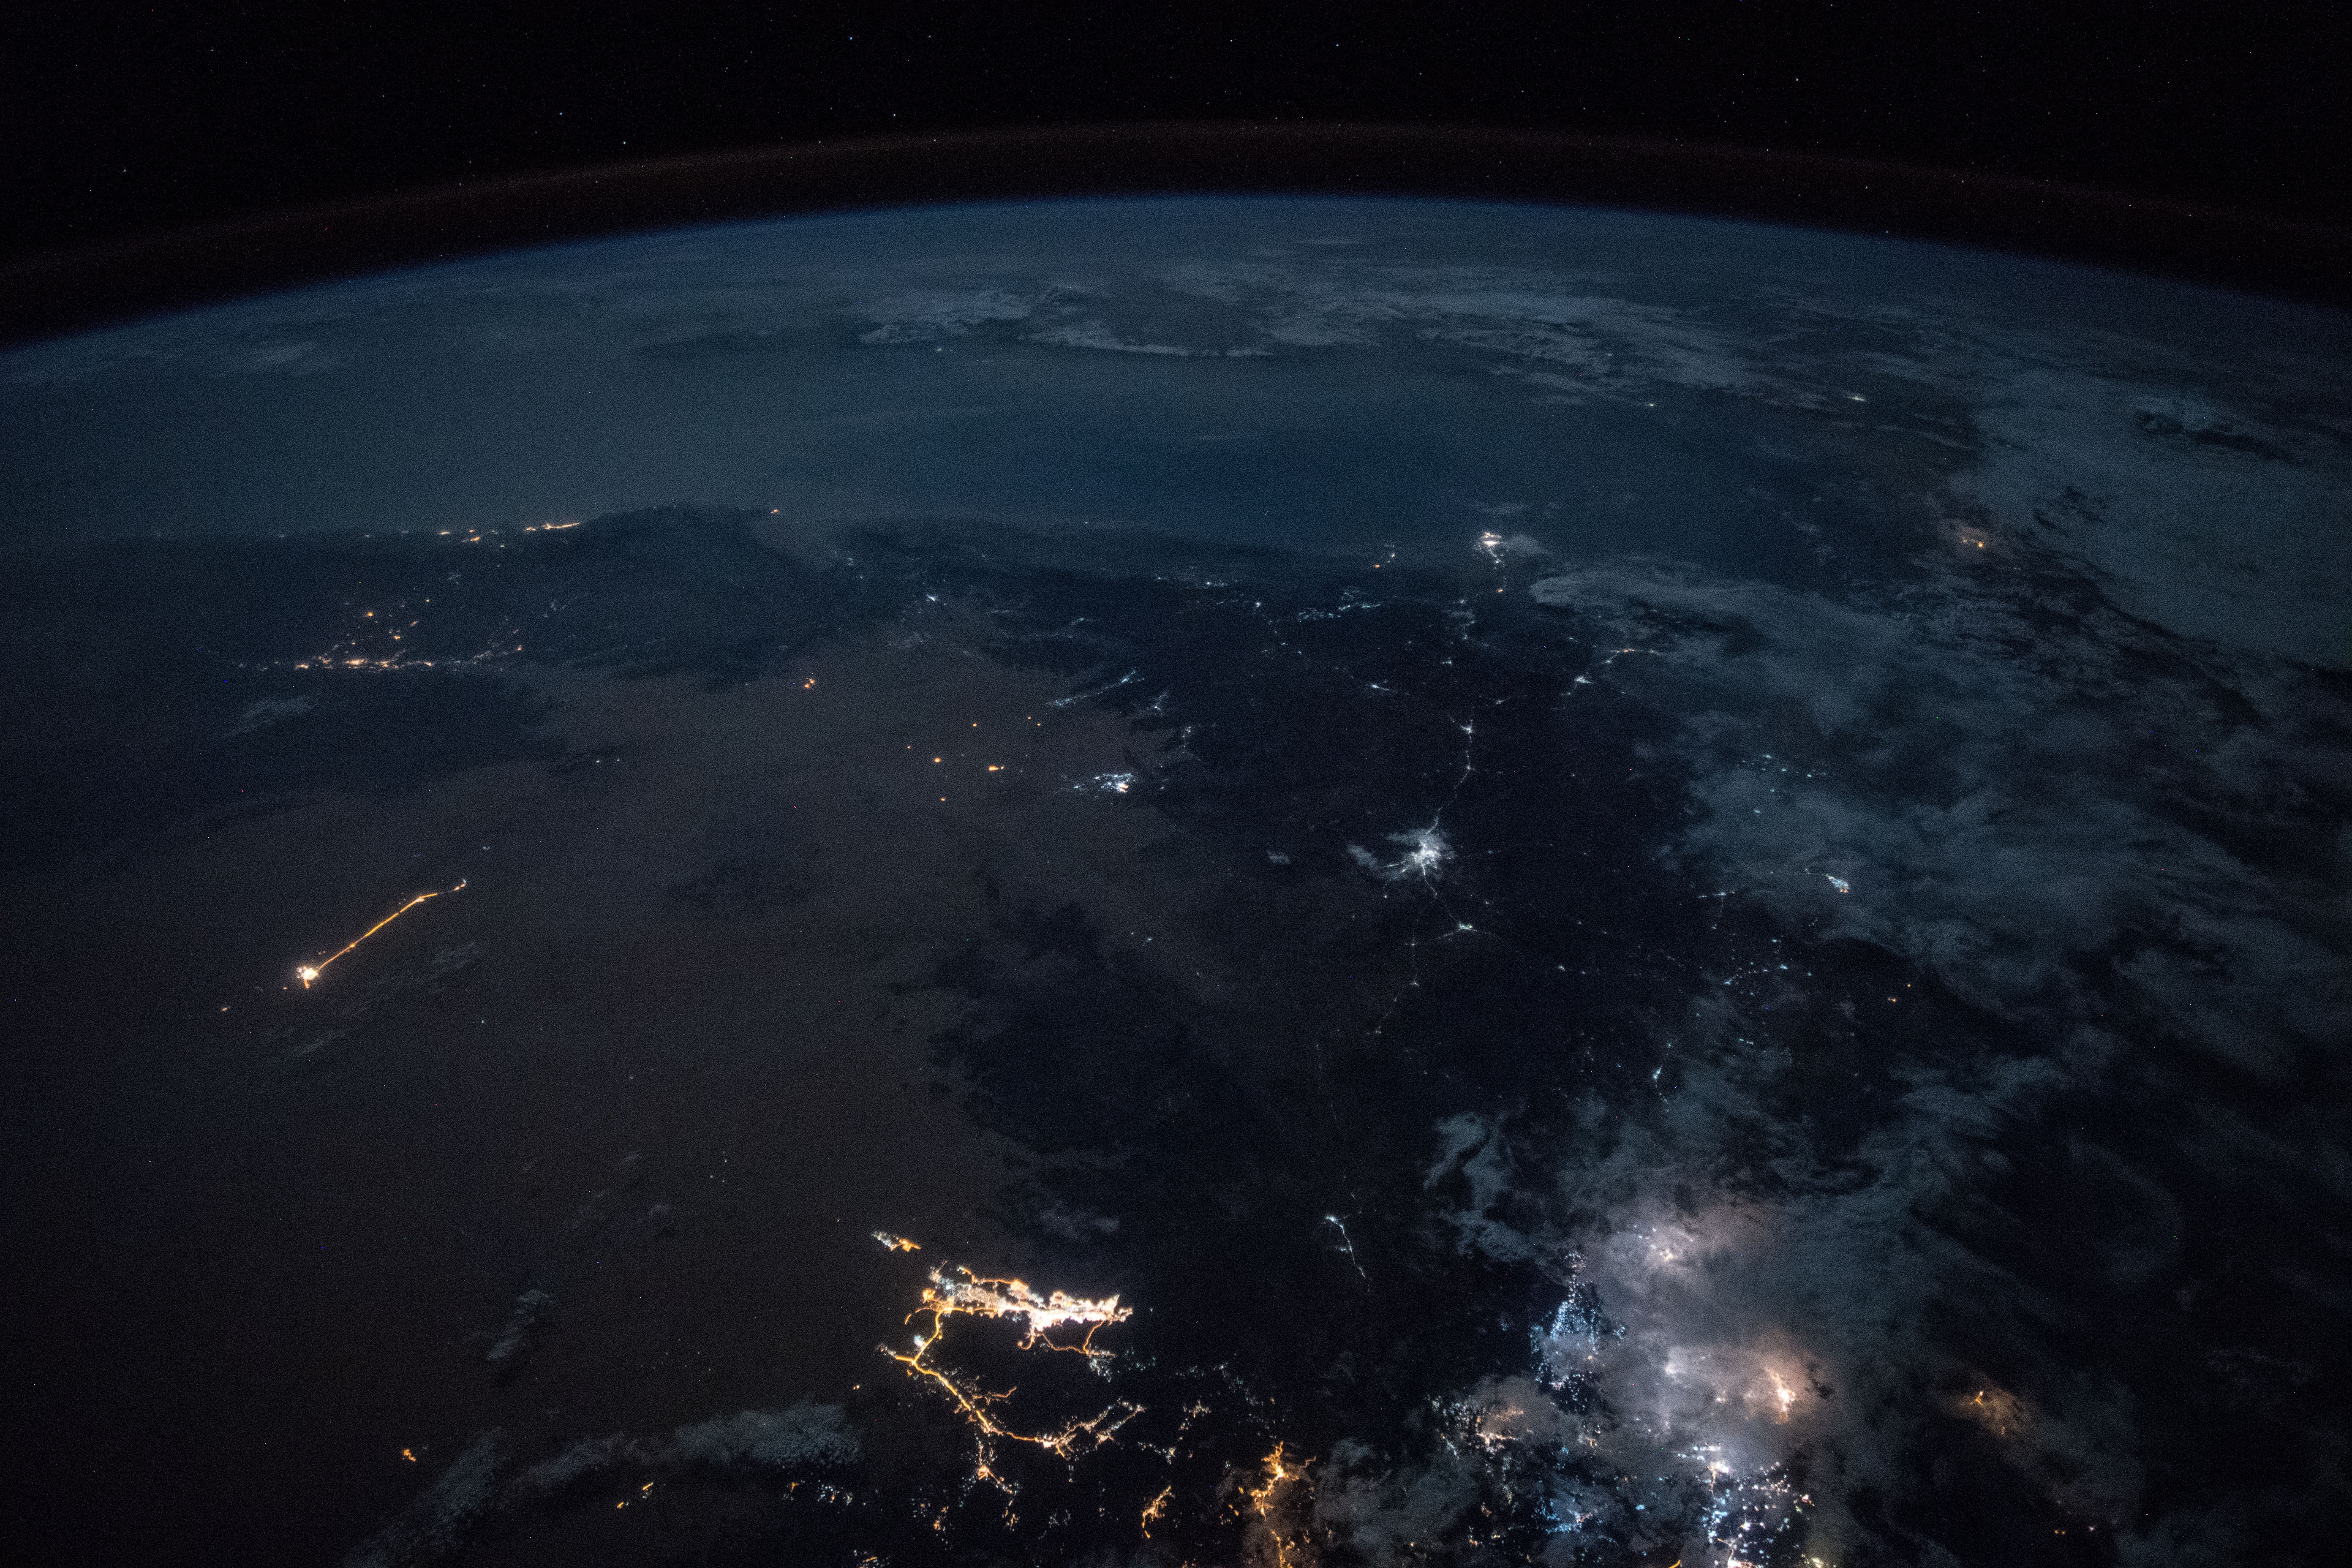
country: YEMEN
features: HADHRAMAUT MOUNTAINS, AL MUKALLA, OGO MOUNTAINS, NIGHT, EARTH LIMB
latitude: 15.3
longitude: 45.2
